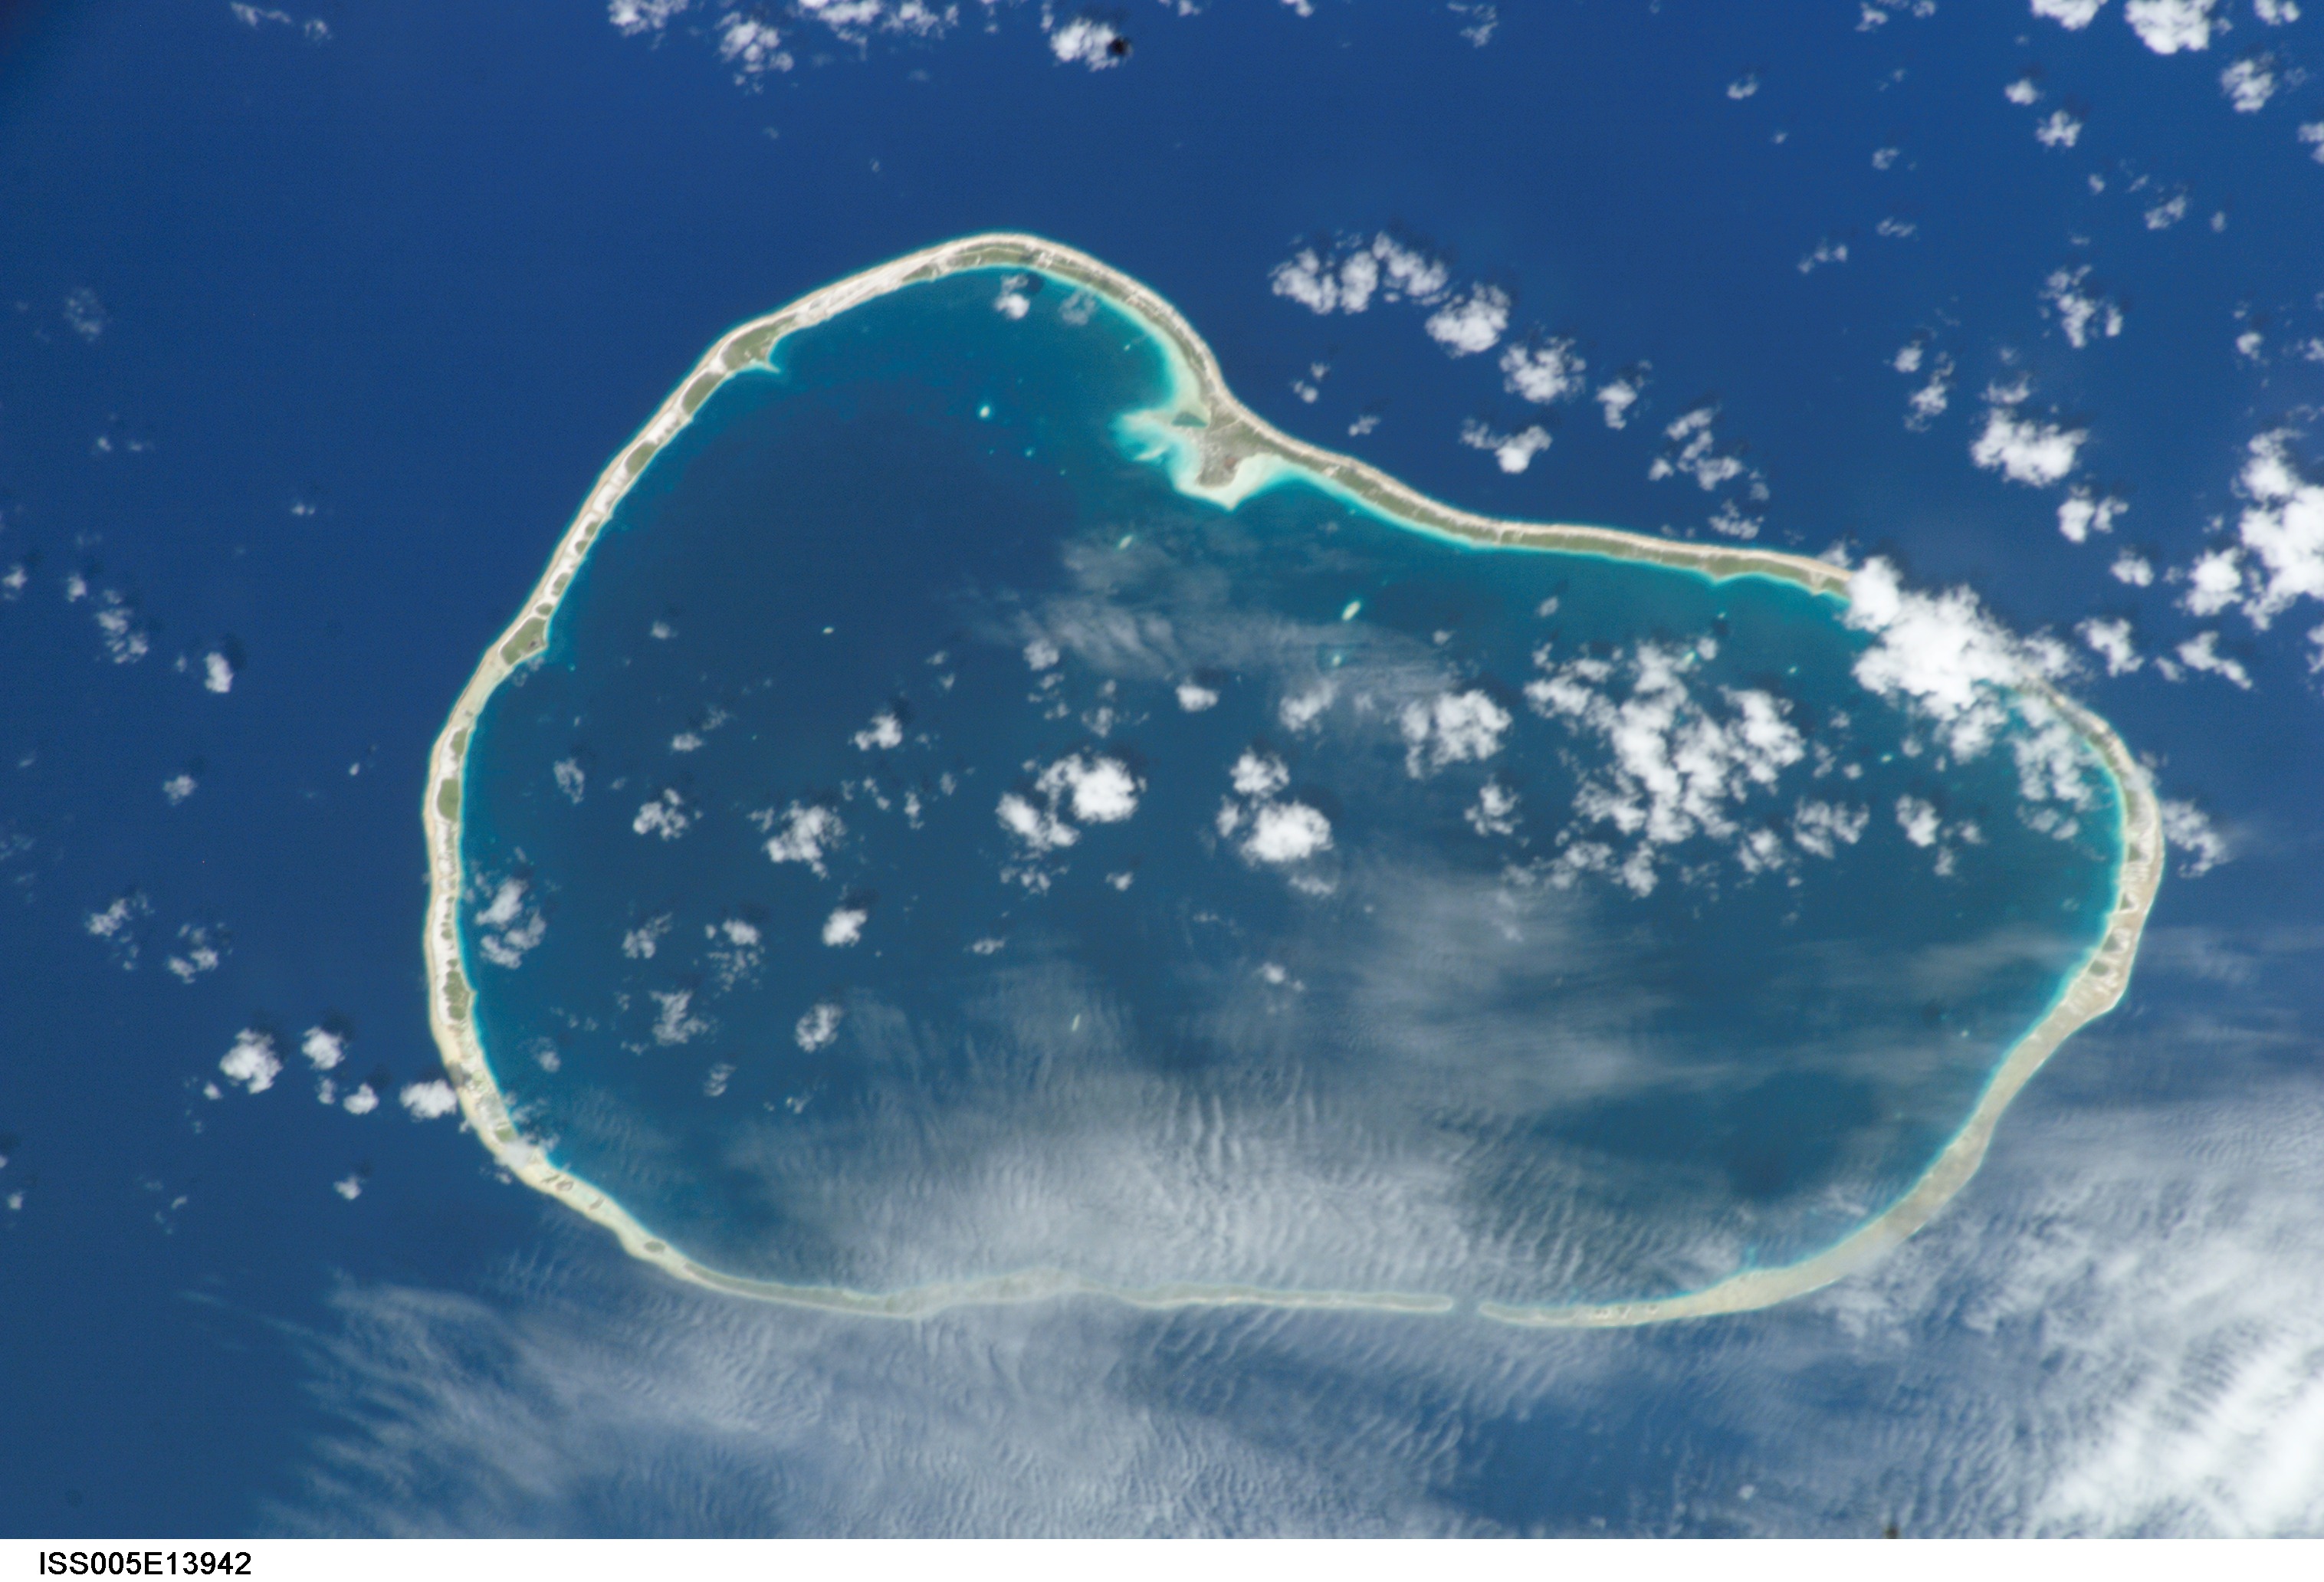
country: TUAMOTU ARCHIPELAGO
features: KAUEHI ATOLL
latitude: -14.5
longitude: -146.5
